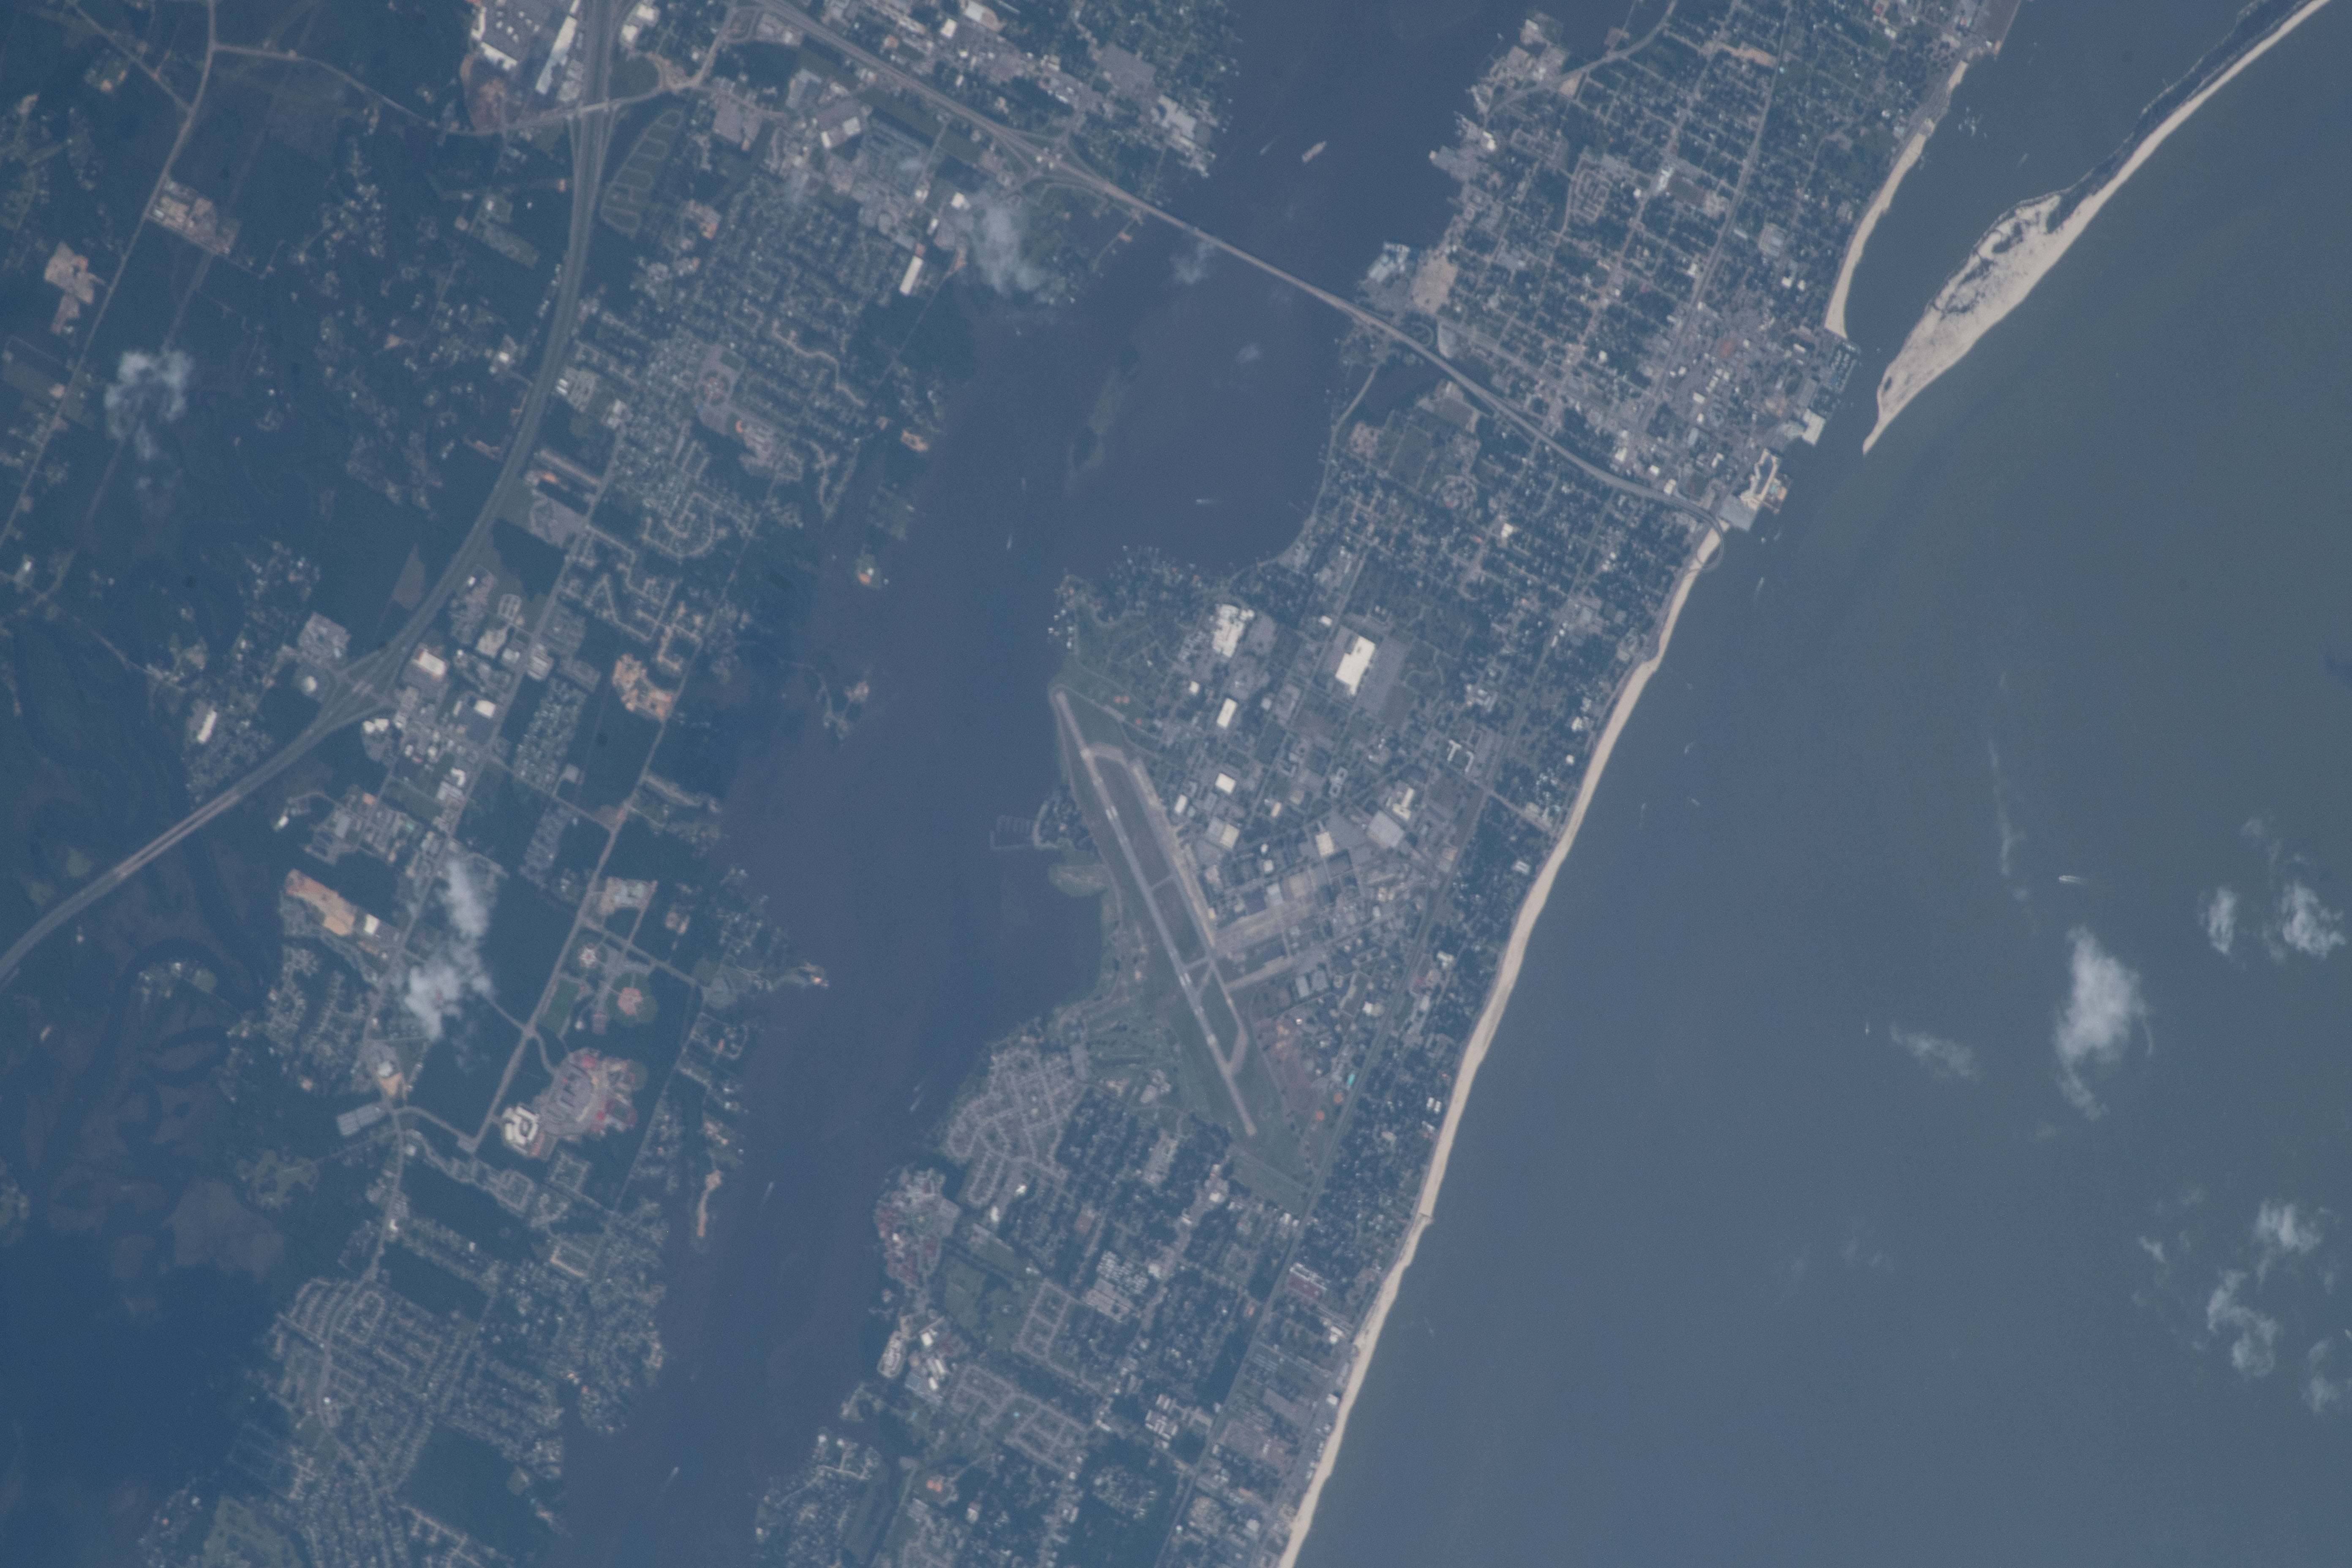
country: USA-MISSISSIPPI
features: D'LBERVILLE, BILOXI, MULLET LAKE, DEER ISLAND
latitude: 30.4
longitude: -88.9
